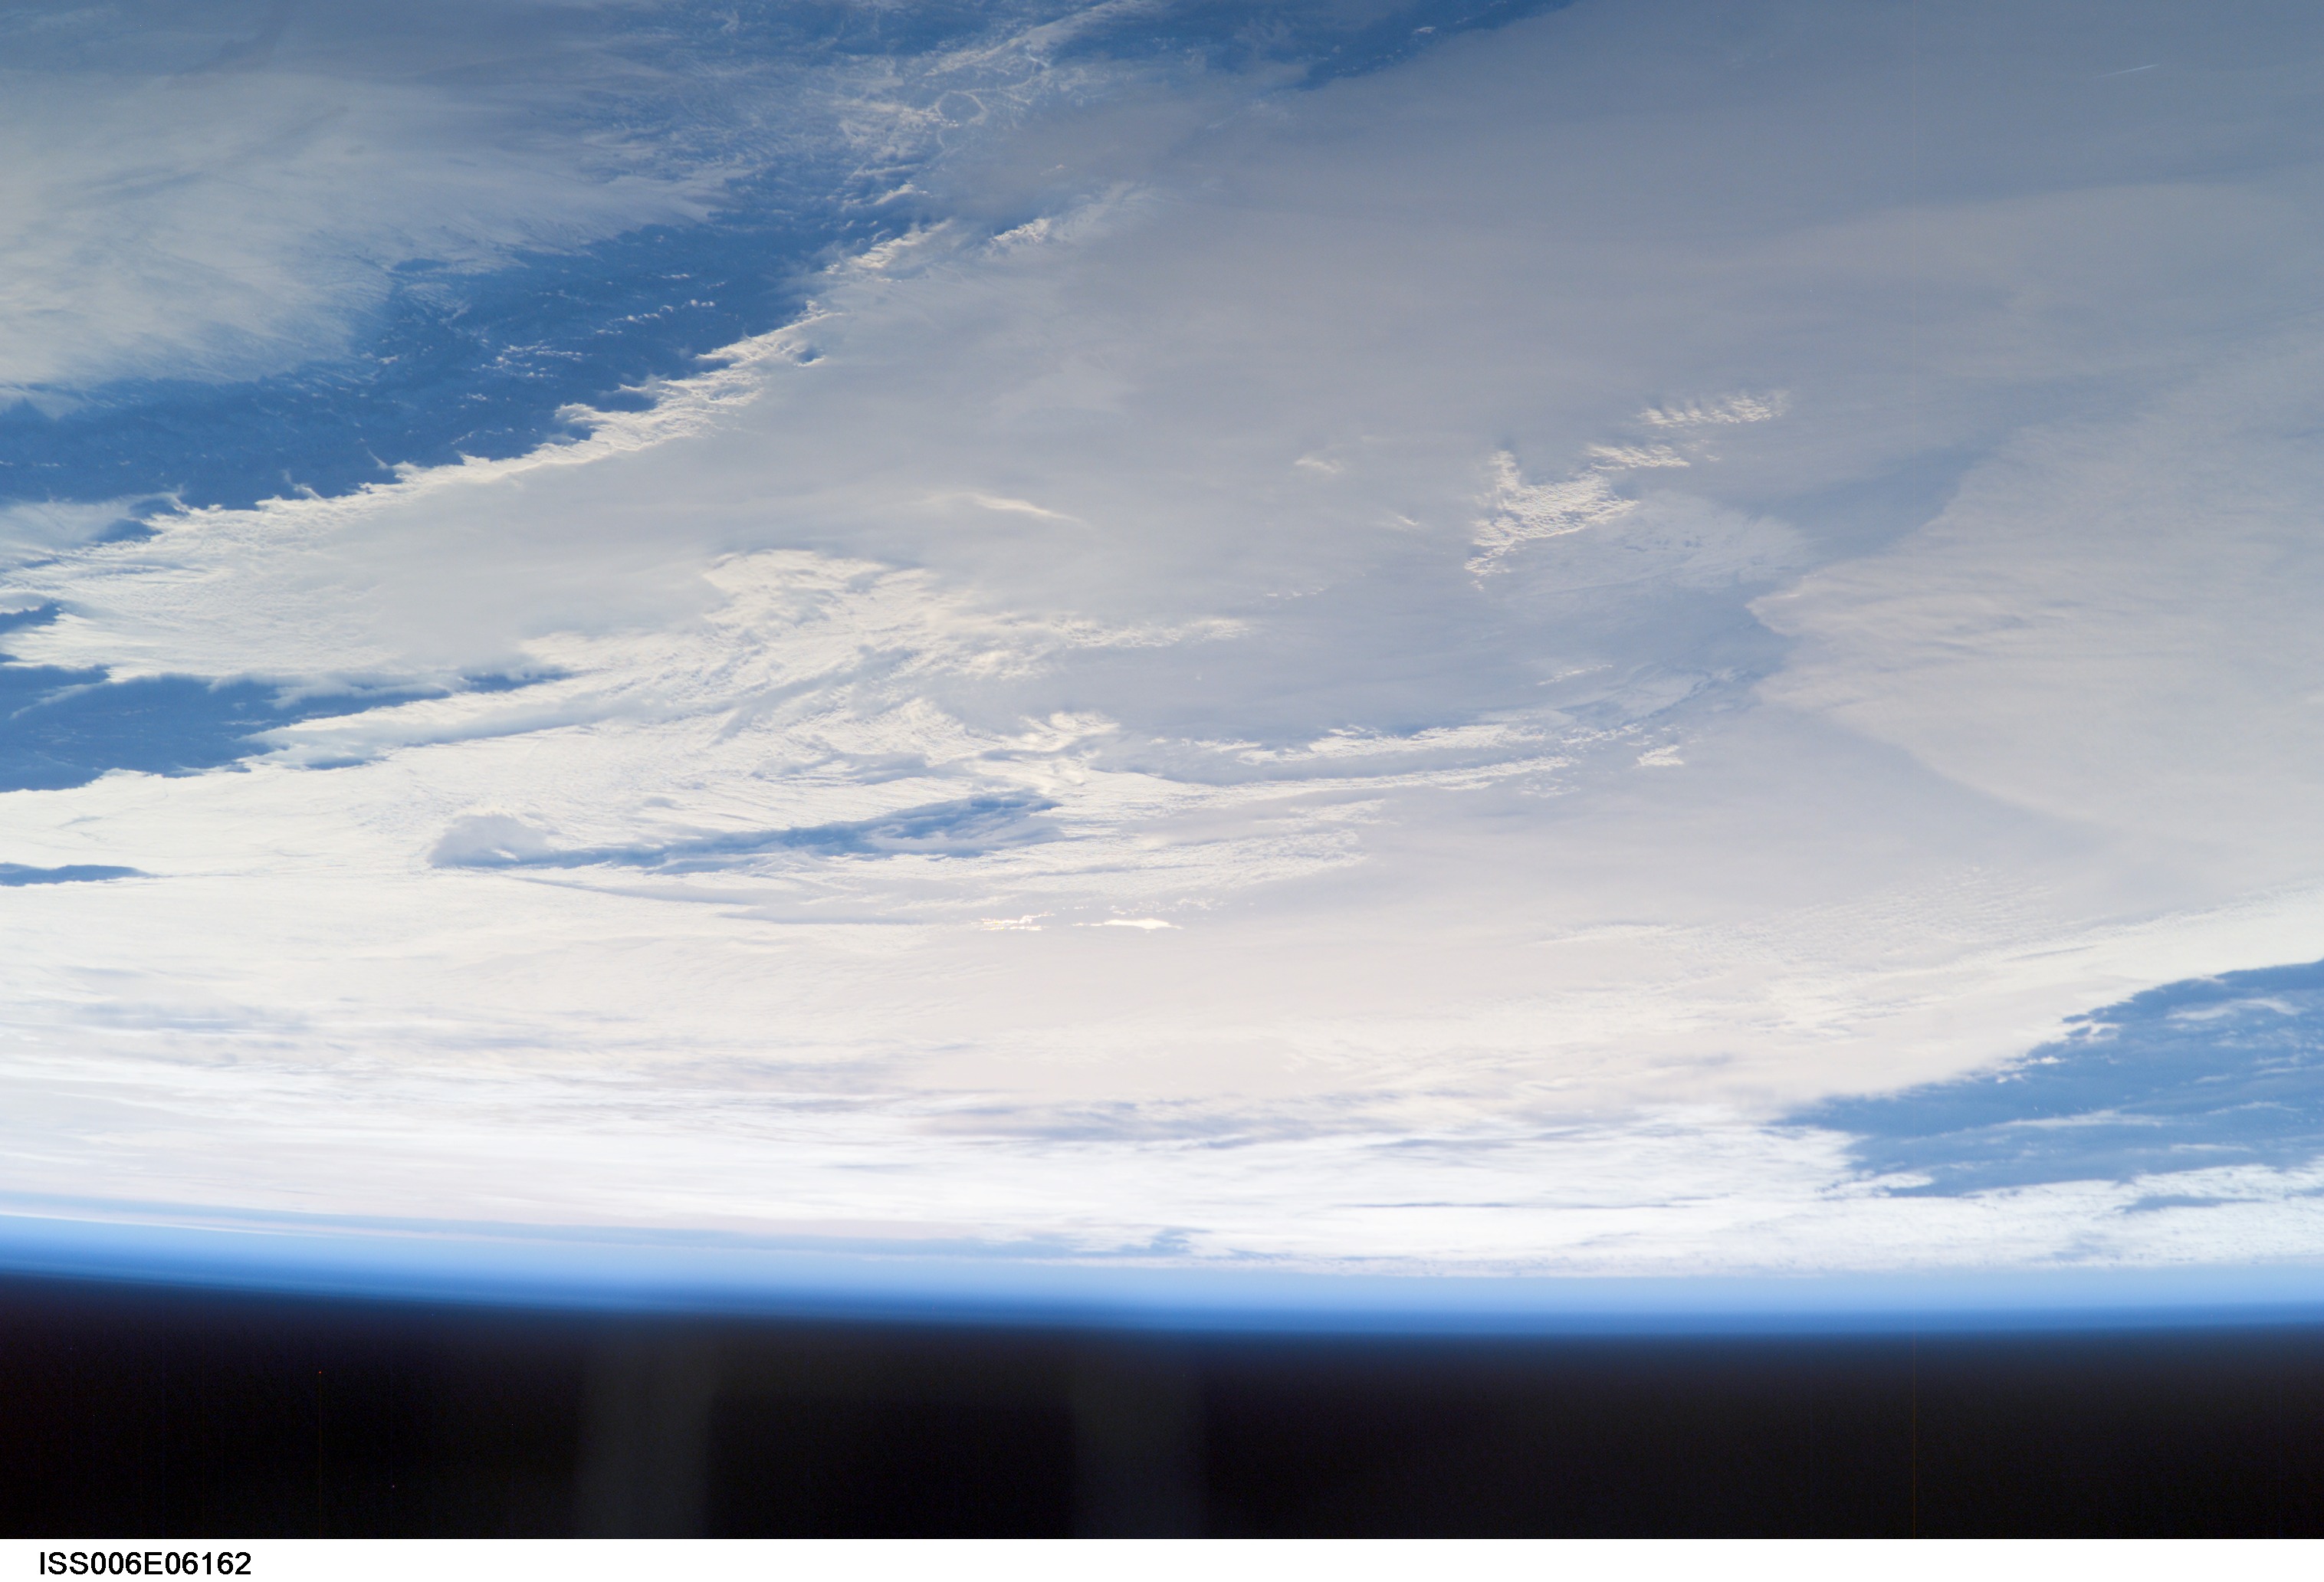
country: CHINA
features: PAN-TAKLIMAKAN DESERT, TIEN MTS.
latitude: 40.5
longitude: 84.5
